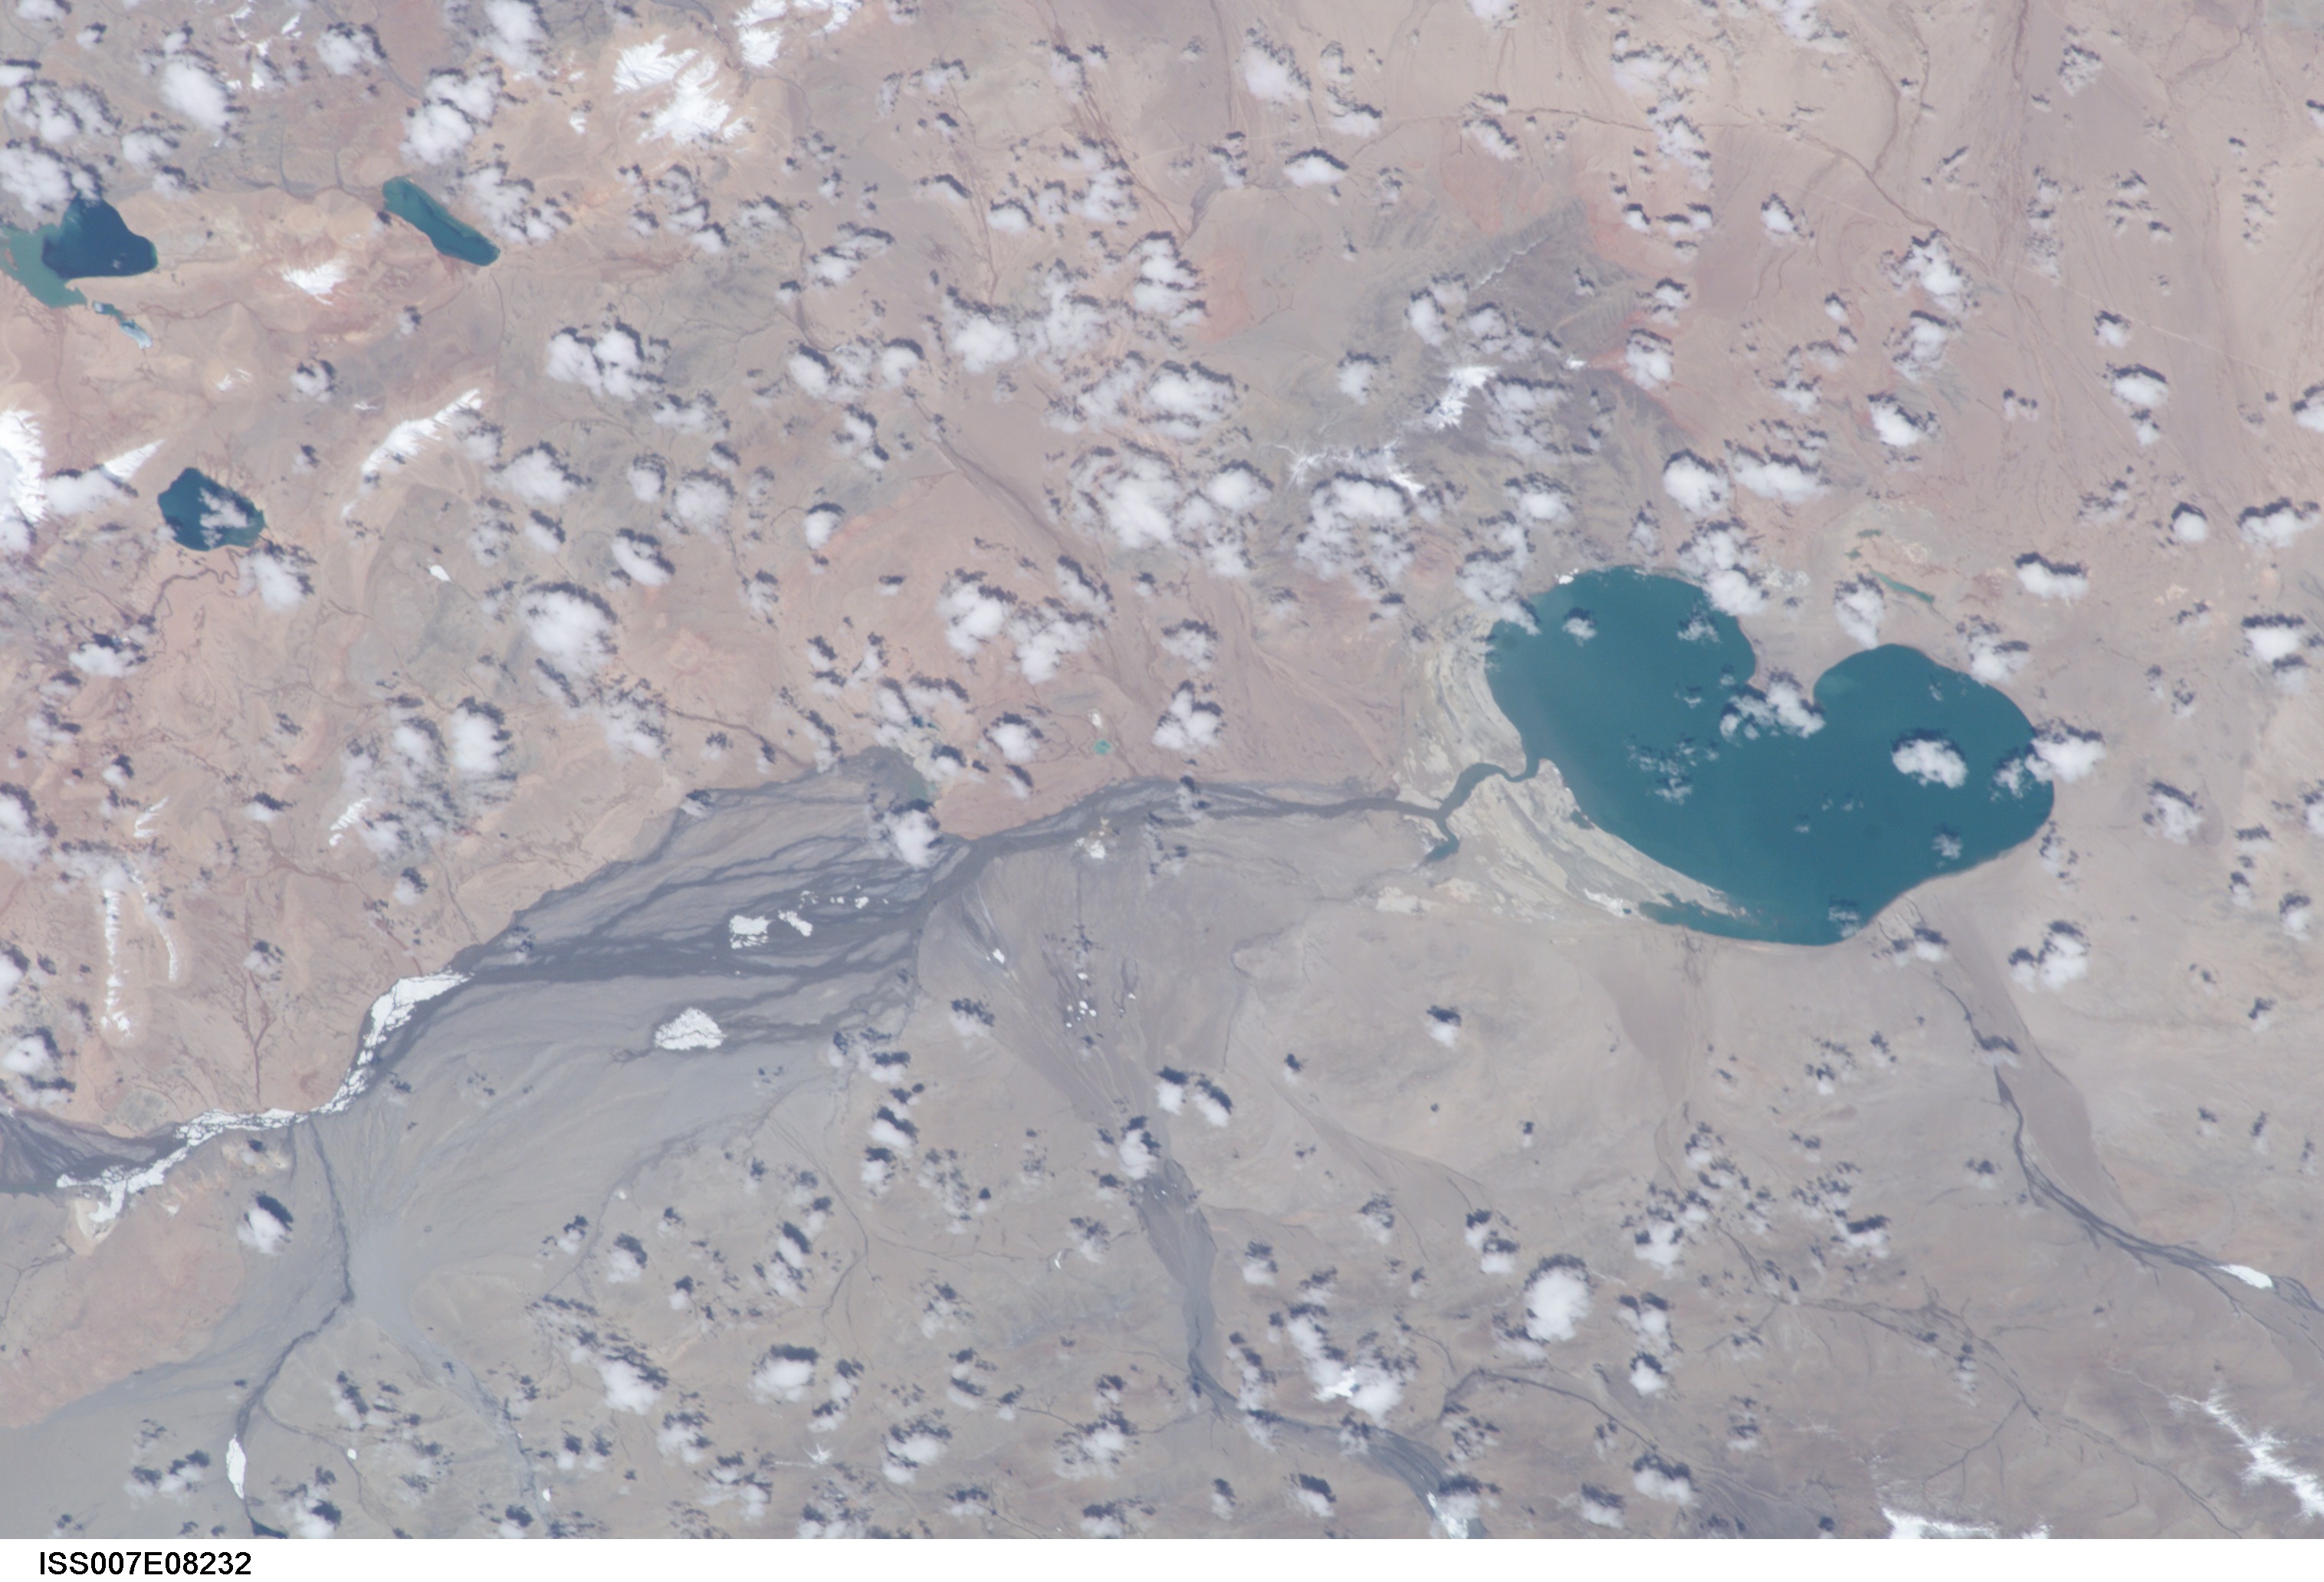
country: CHINA
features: AKSAYQIN LAKE
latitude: 35.0
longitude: 80.0
